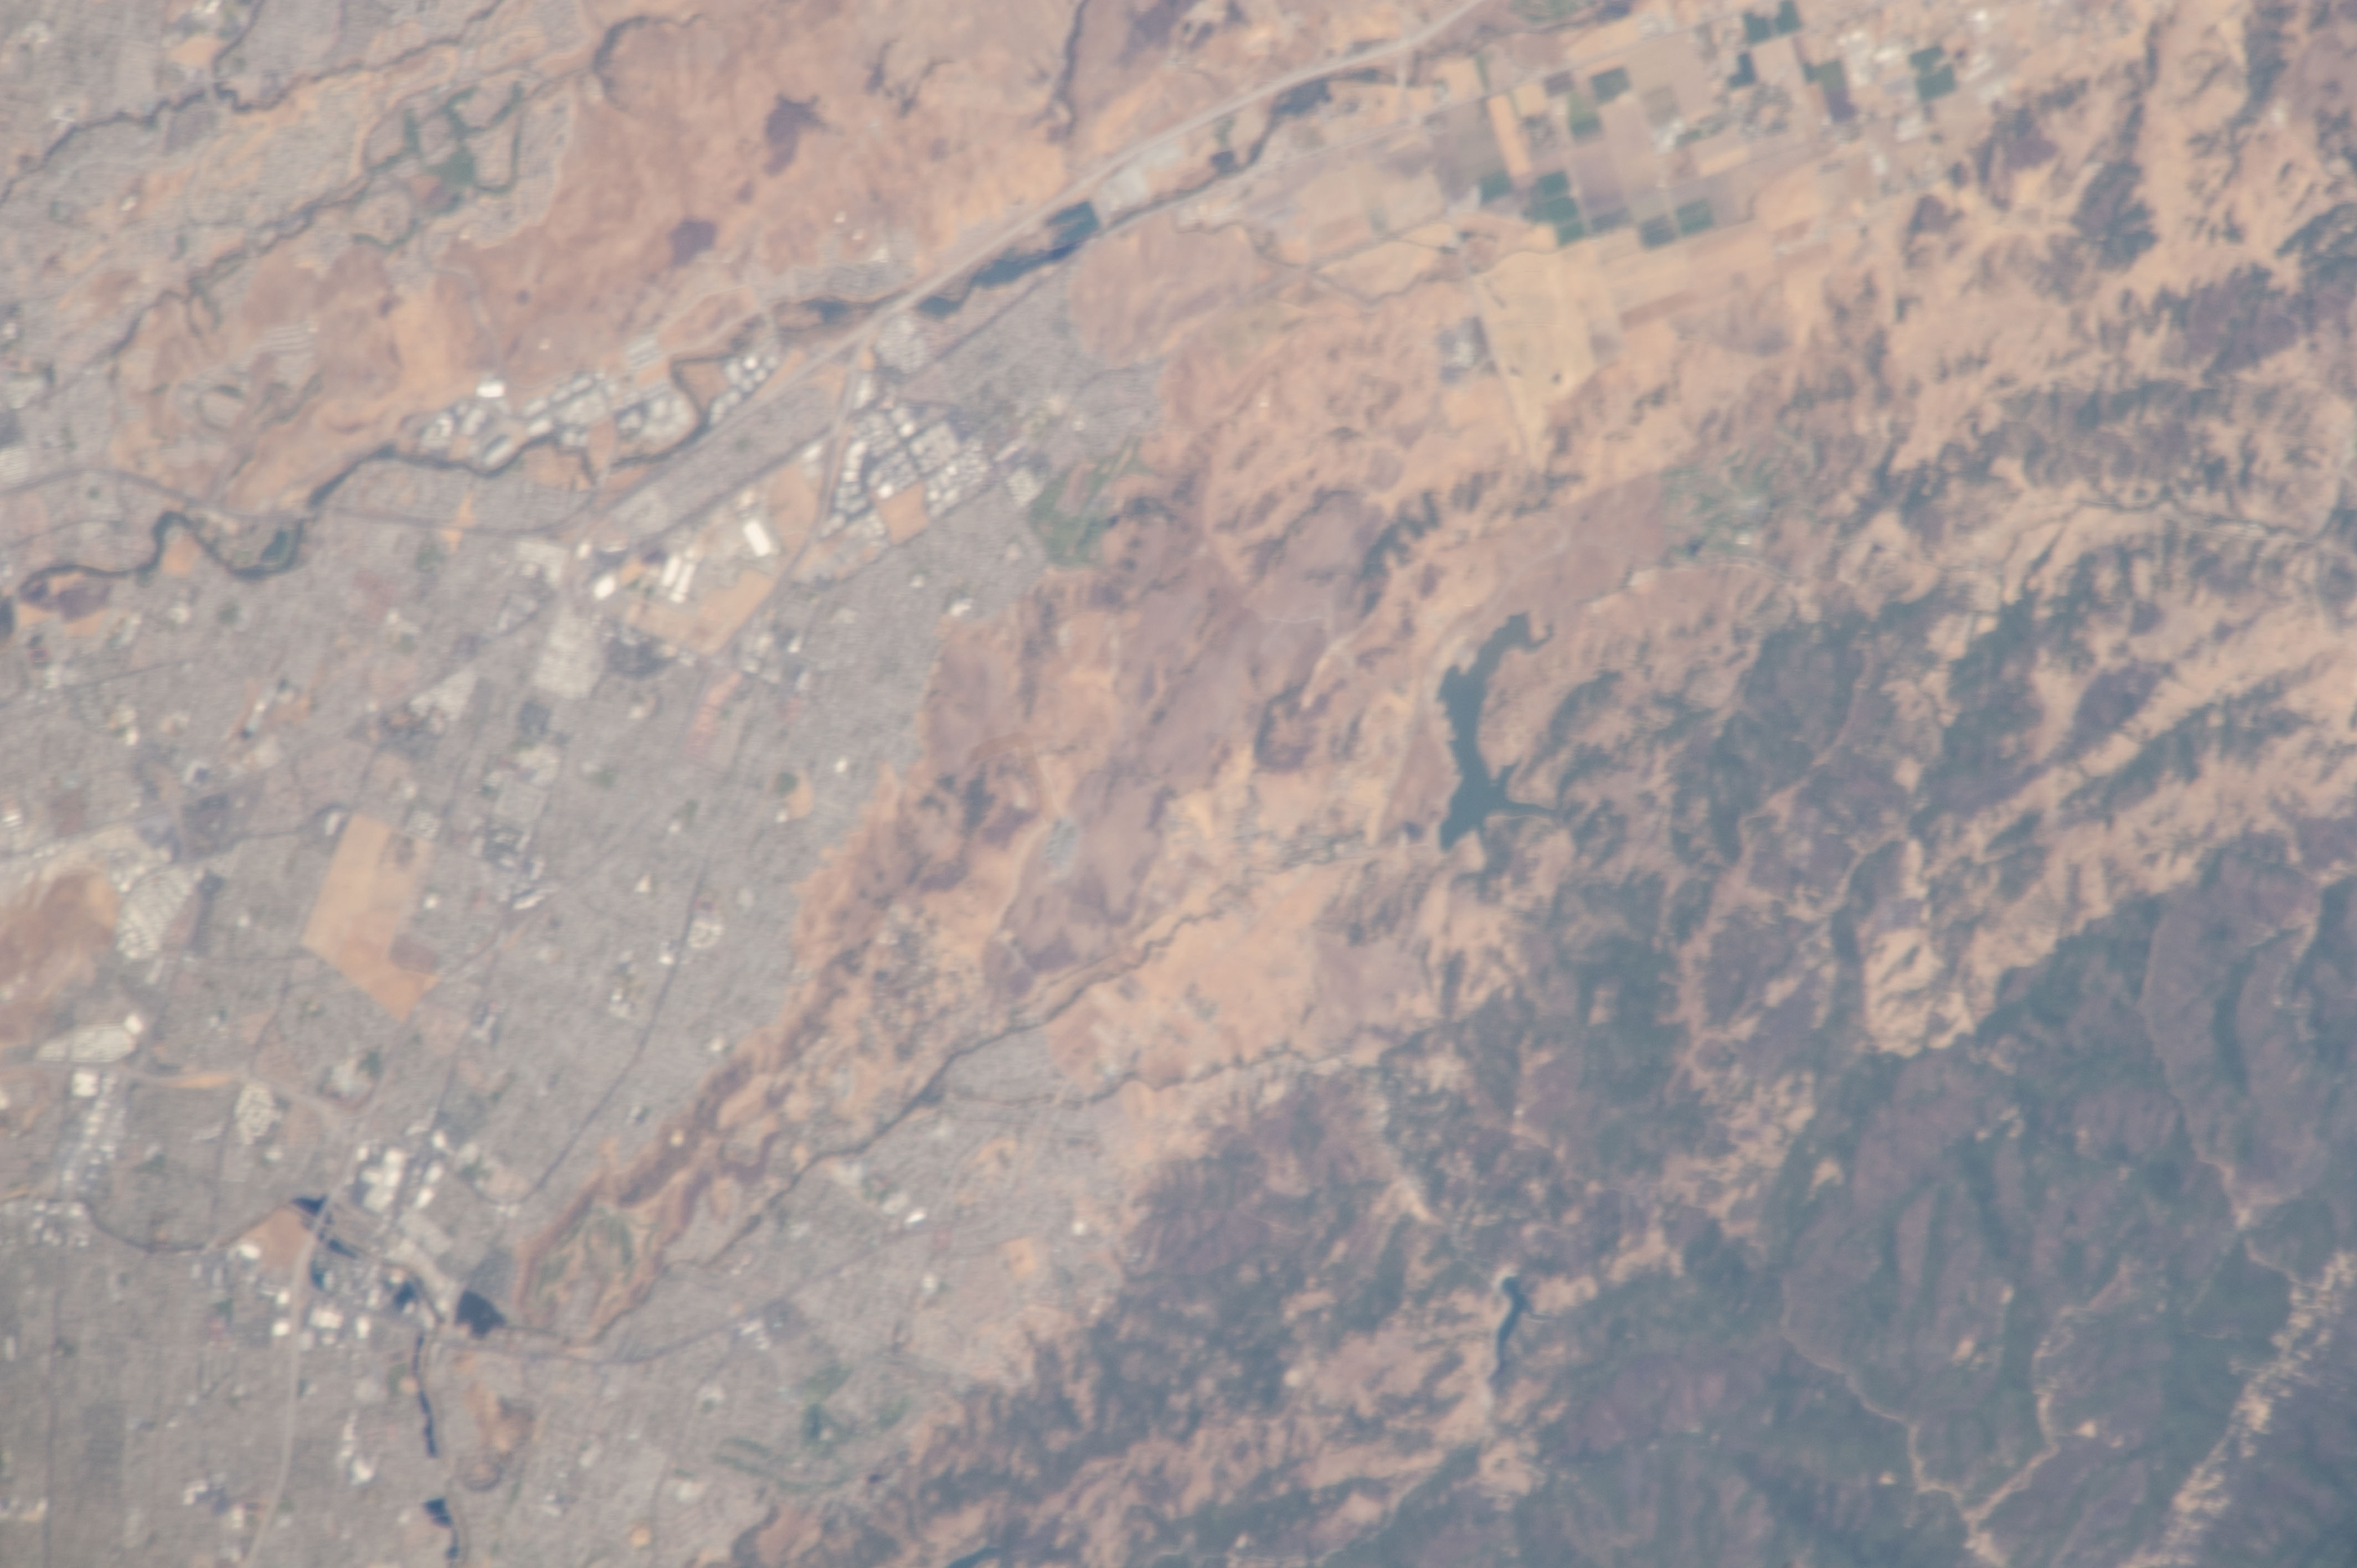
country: USA-CALIFORNIA
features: CA, CY., WESTFIELD OAKRIDGE, EDERVALE, CALERO RES., ALMADEN RES.,CENTER POINT IS SOUTH OF EDENVALE, CA AND NORTH OF THE CALERO RESERVIOR,SAN JOSE CY., CALIFORNIA, COYOTE CREEK, CALERO RES., GUADALUPE RES., LOS ALAMITOS PERCOLATION PONDS,SOUTH SAN JOSE, EDENVALE, CALERO RESERVOIR,EDENVALE CA, CALERO RESERVOIR, ALMADEN RESERVOIR, CALERO COUNTY PARK, ALAMITOS CREEK, COYOTE CREEK
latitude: 37.2
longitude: -121.8
